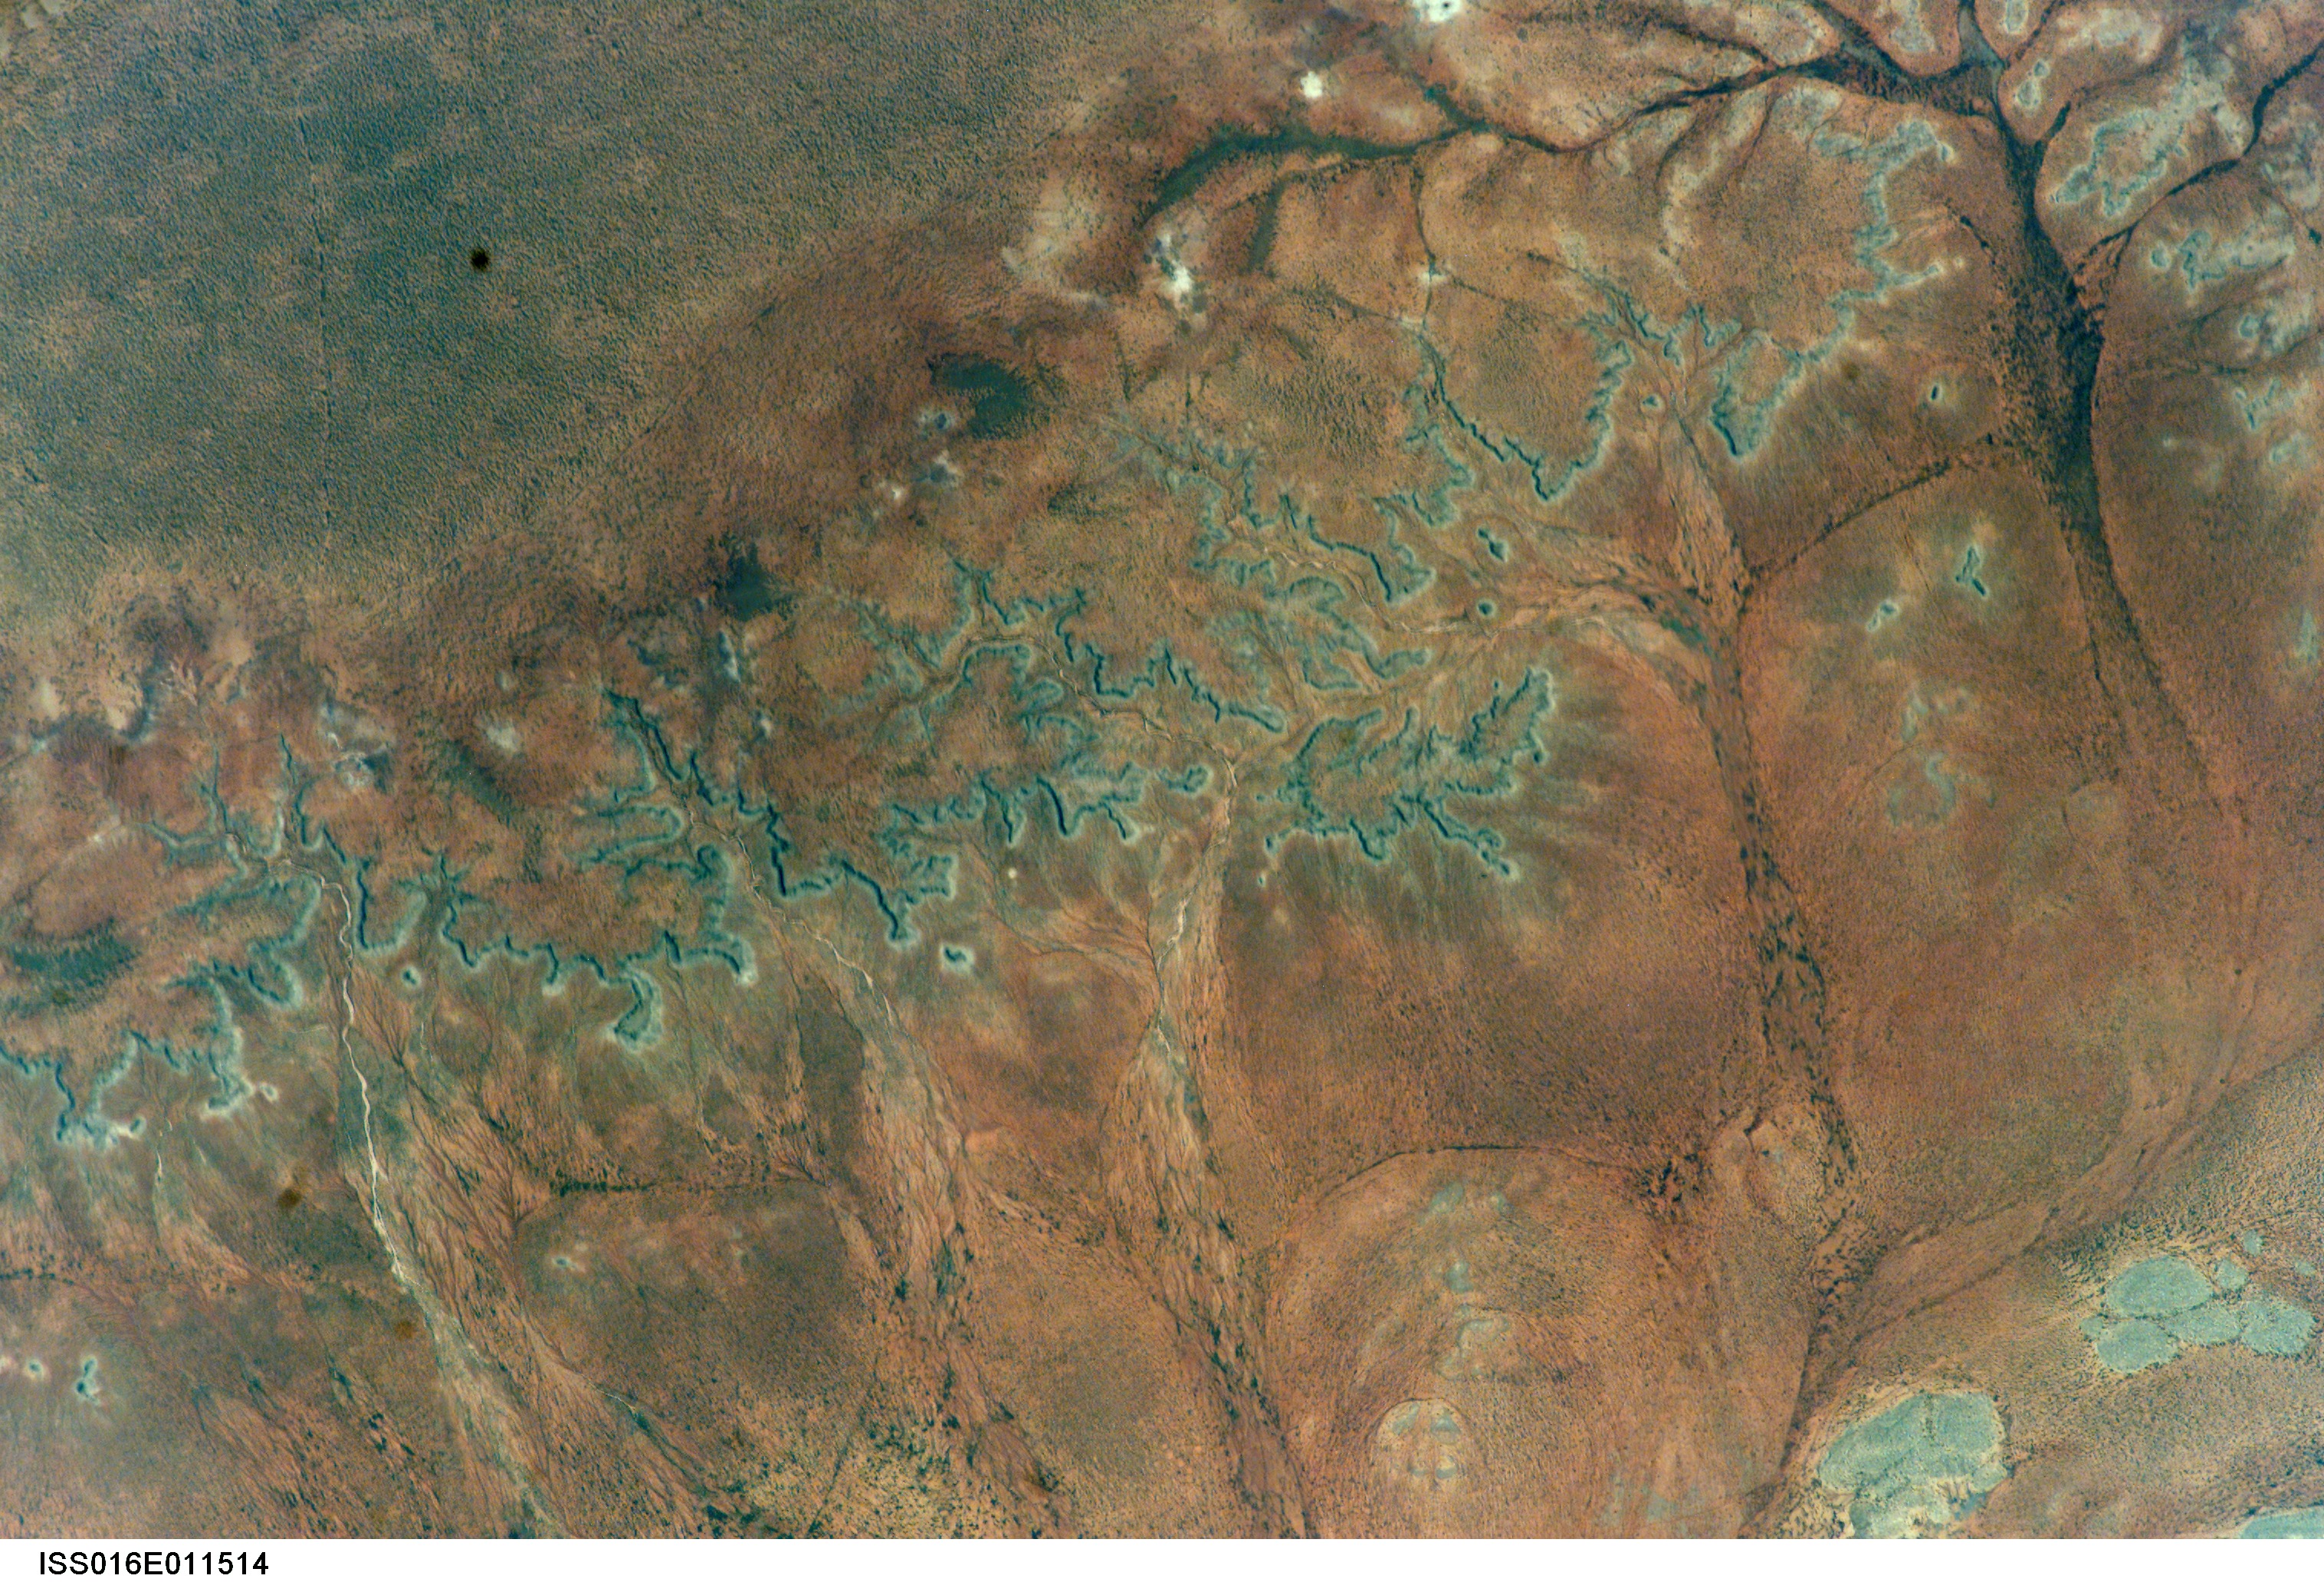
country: ETHIOPIA
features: OGADEN REGION, JERER RIVER
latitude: 8.0
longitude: 44.0
